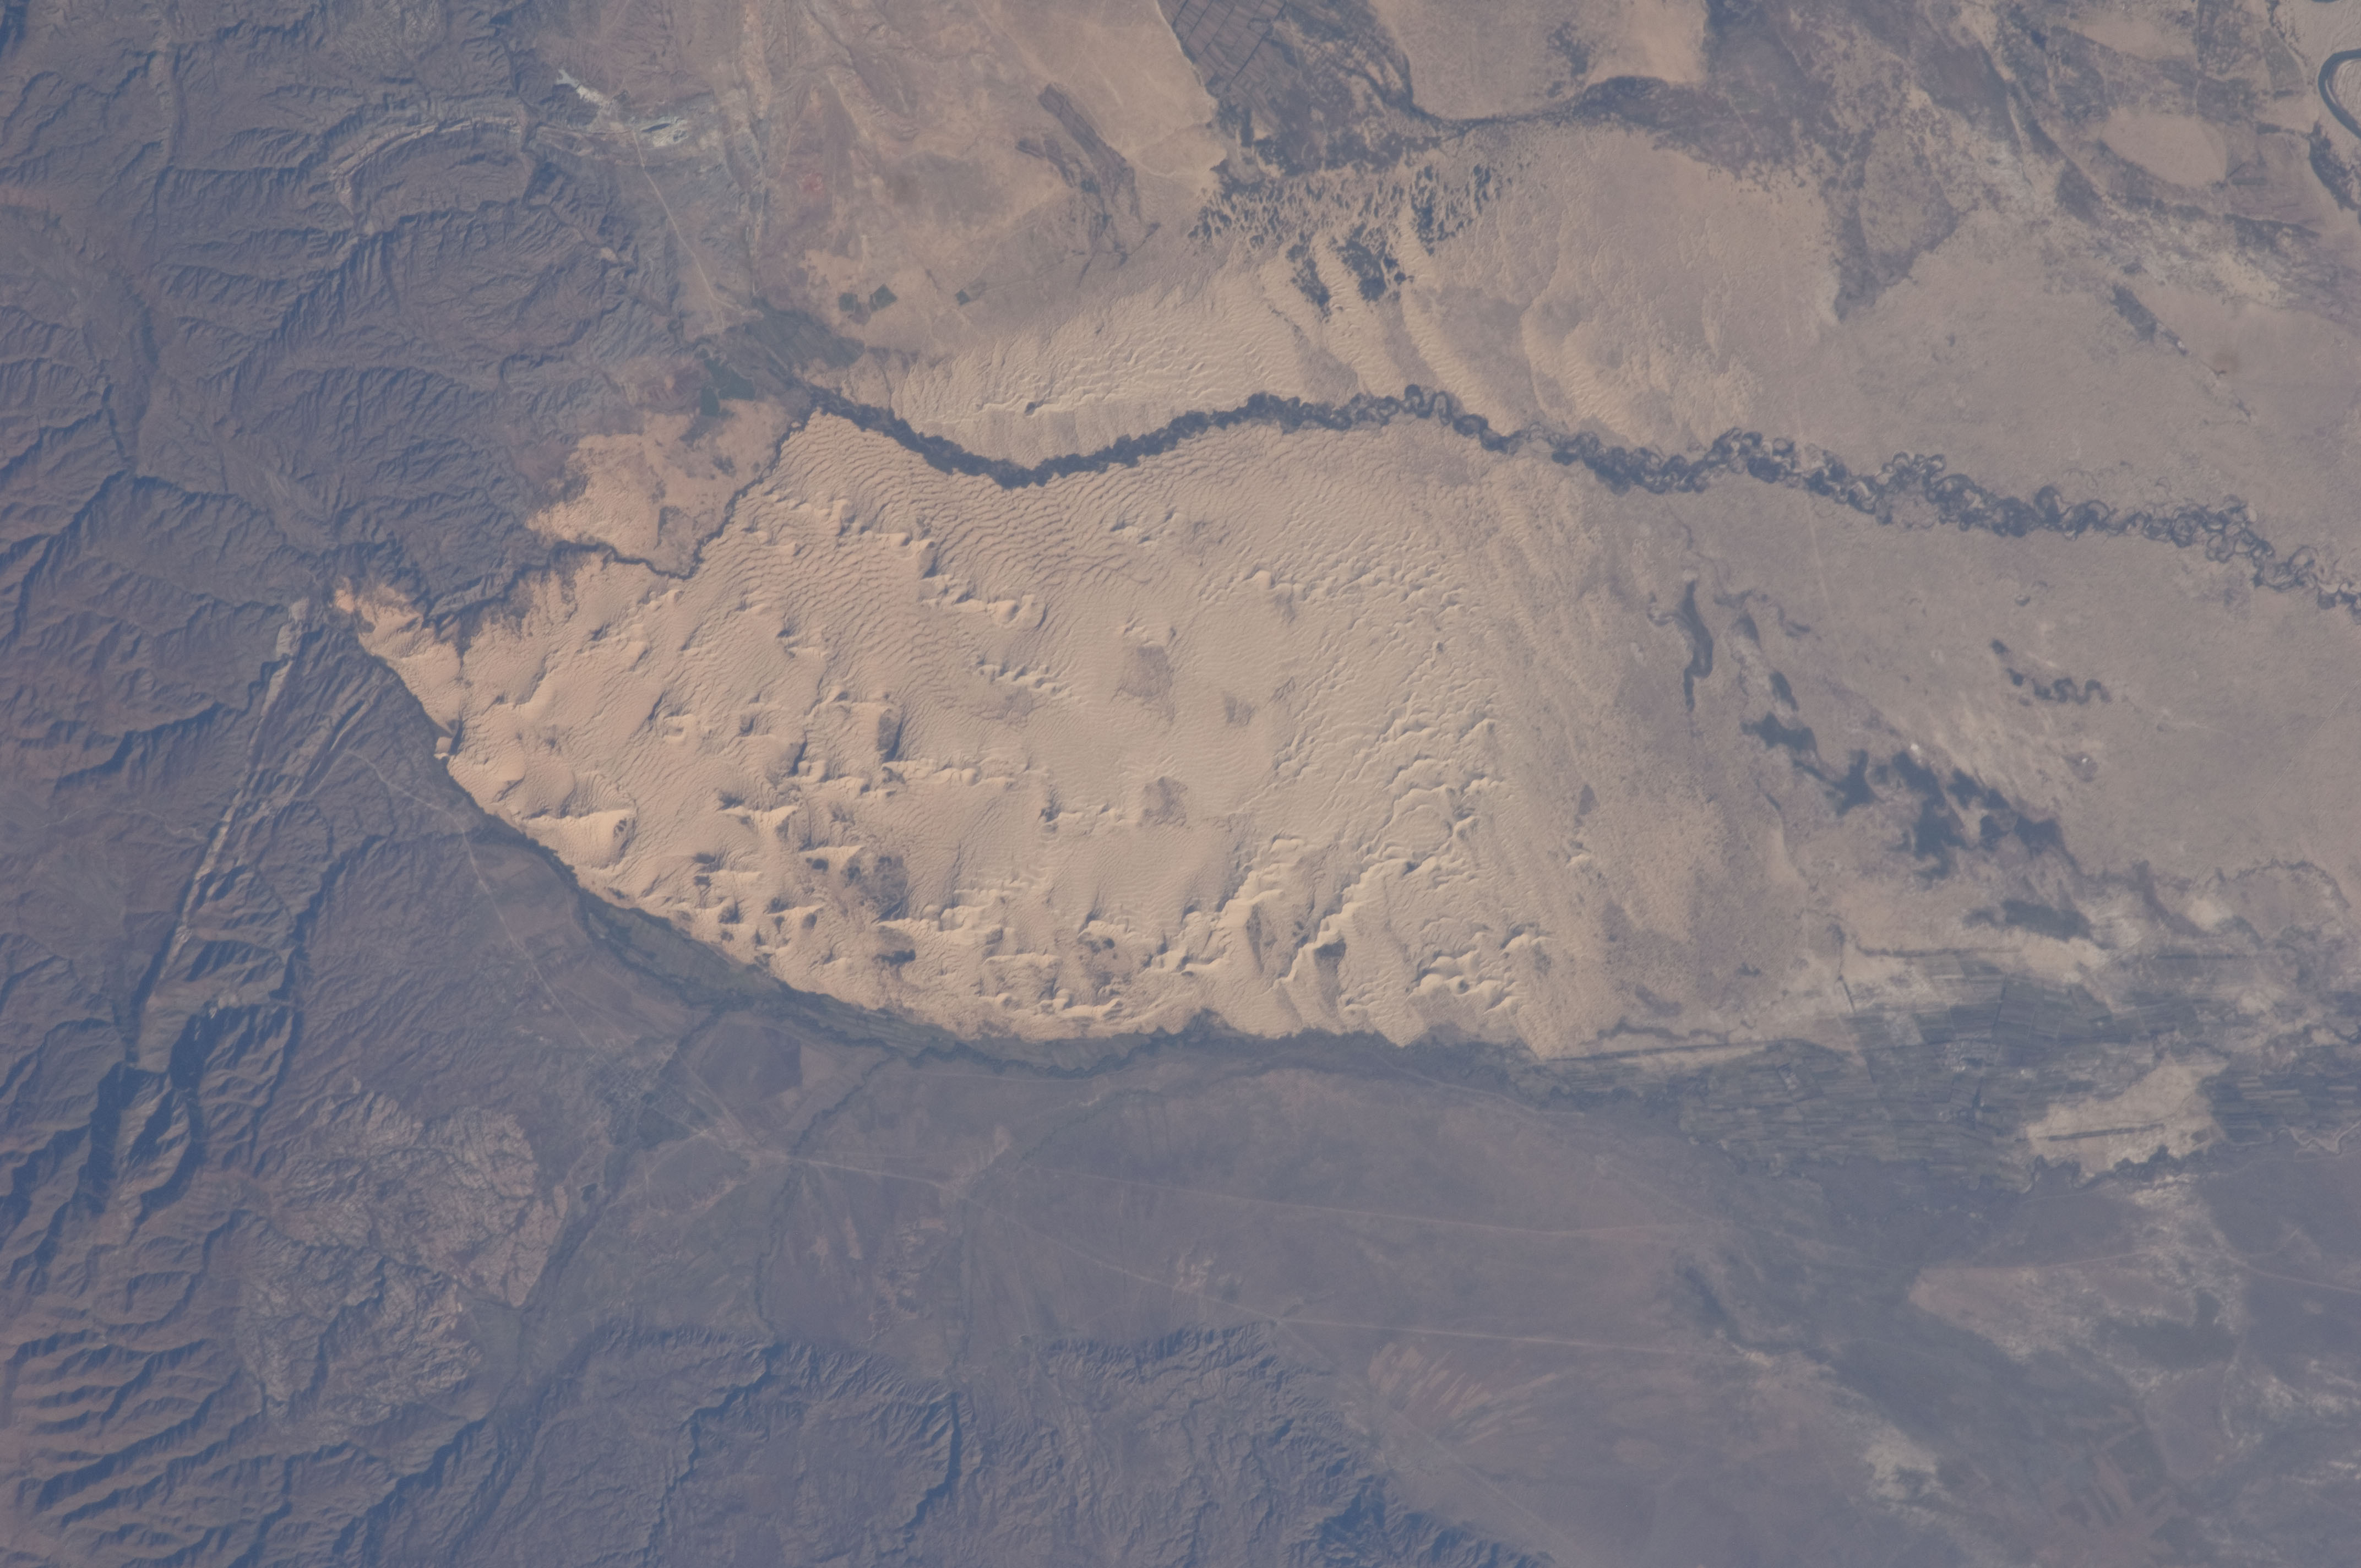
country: CHINA
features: DUNE FIELD, AGR., FOOTHILLS
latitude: 48.3
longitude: 85.8
